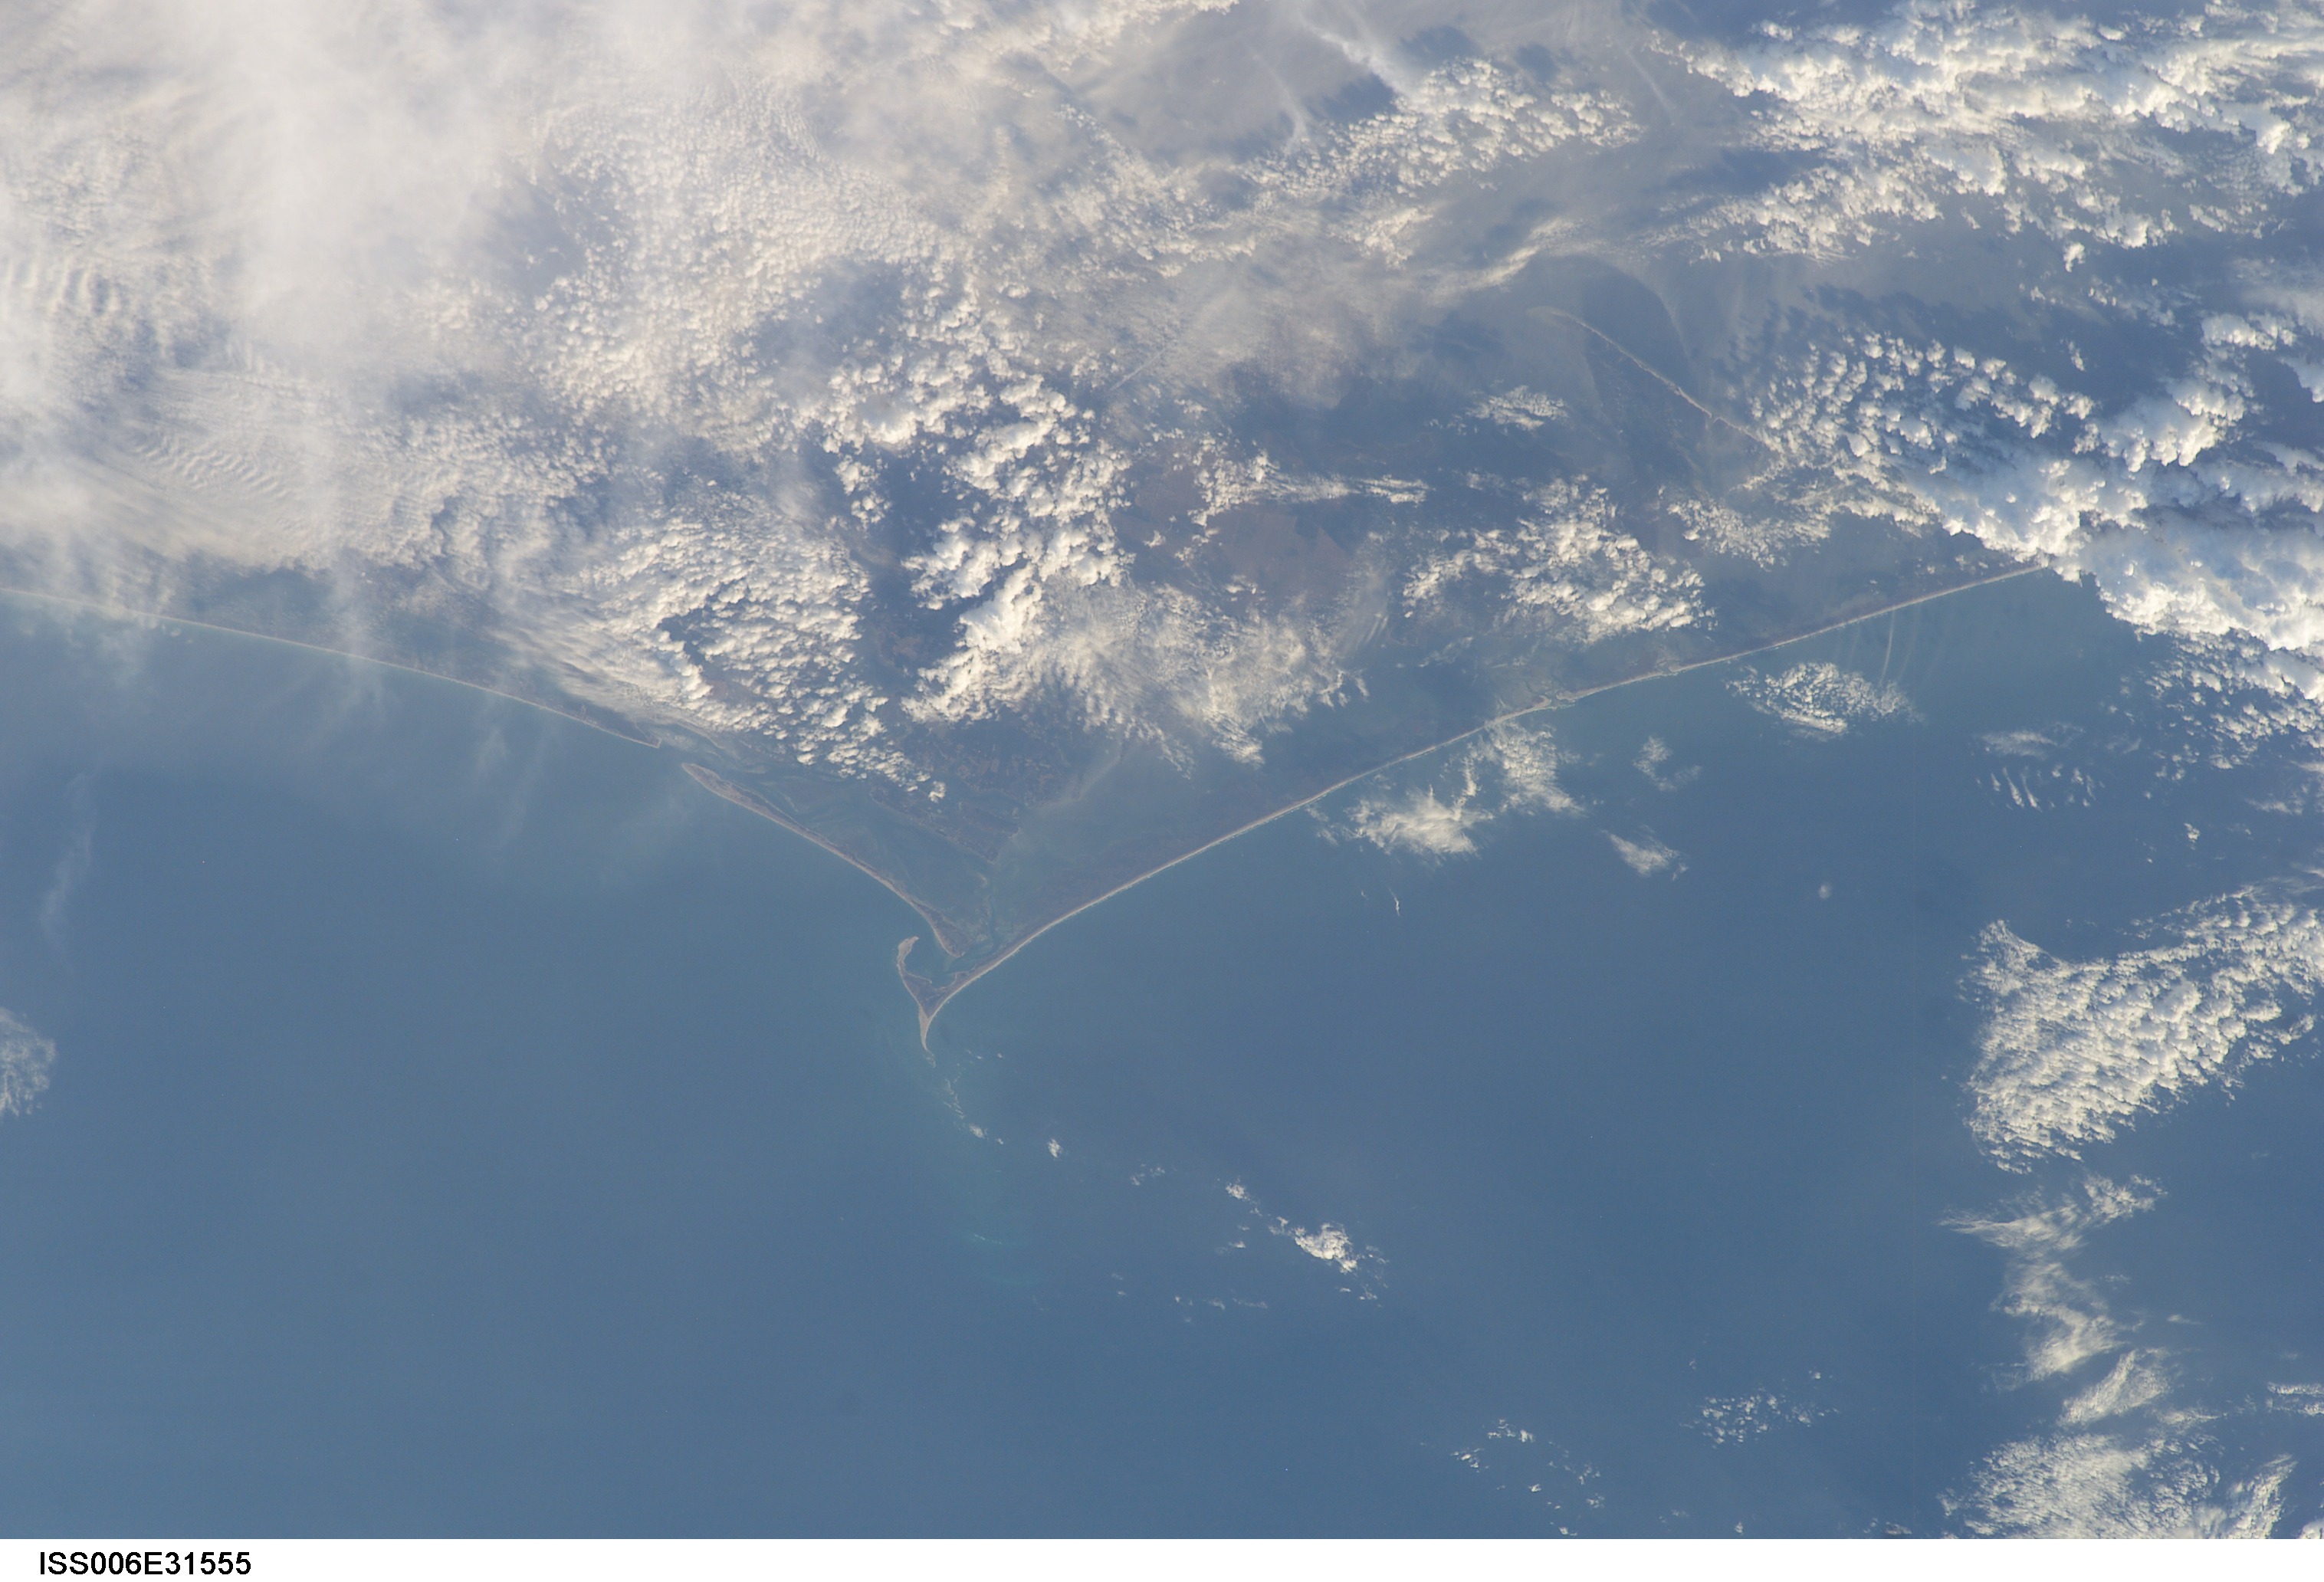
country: USA-NORTH CAROLINA
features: CAPE LOOKOUT
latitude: 34.5
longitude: -76.5
